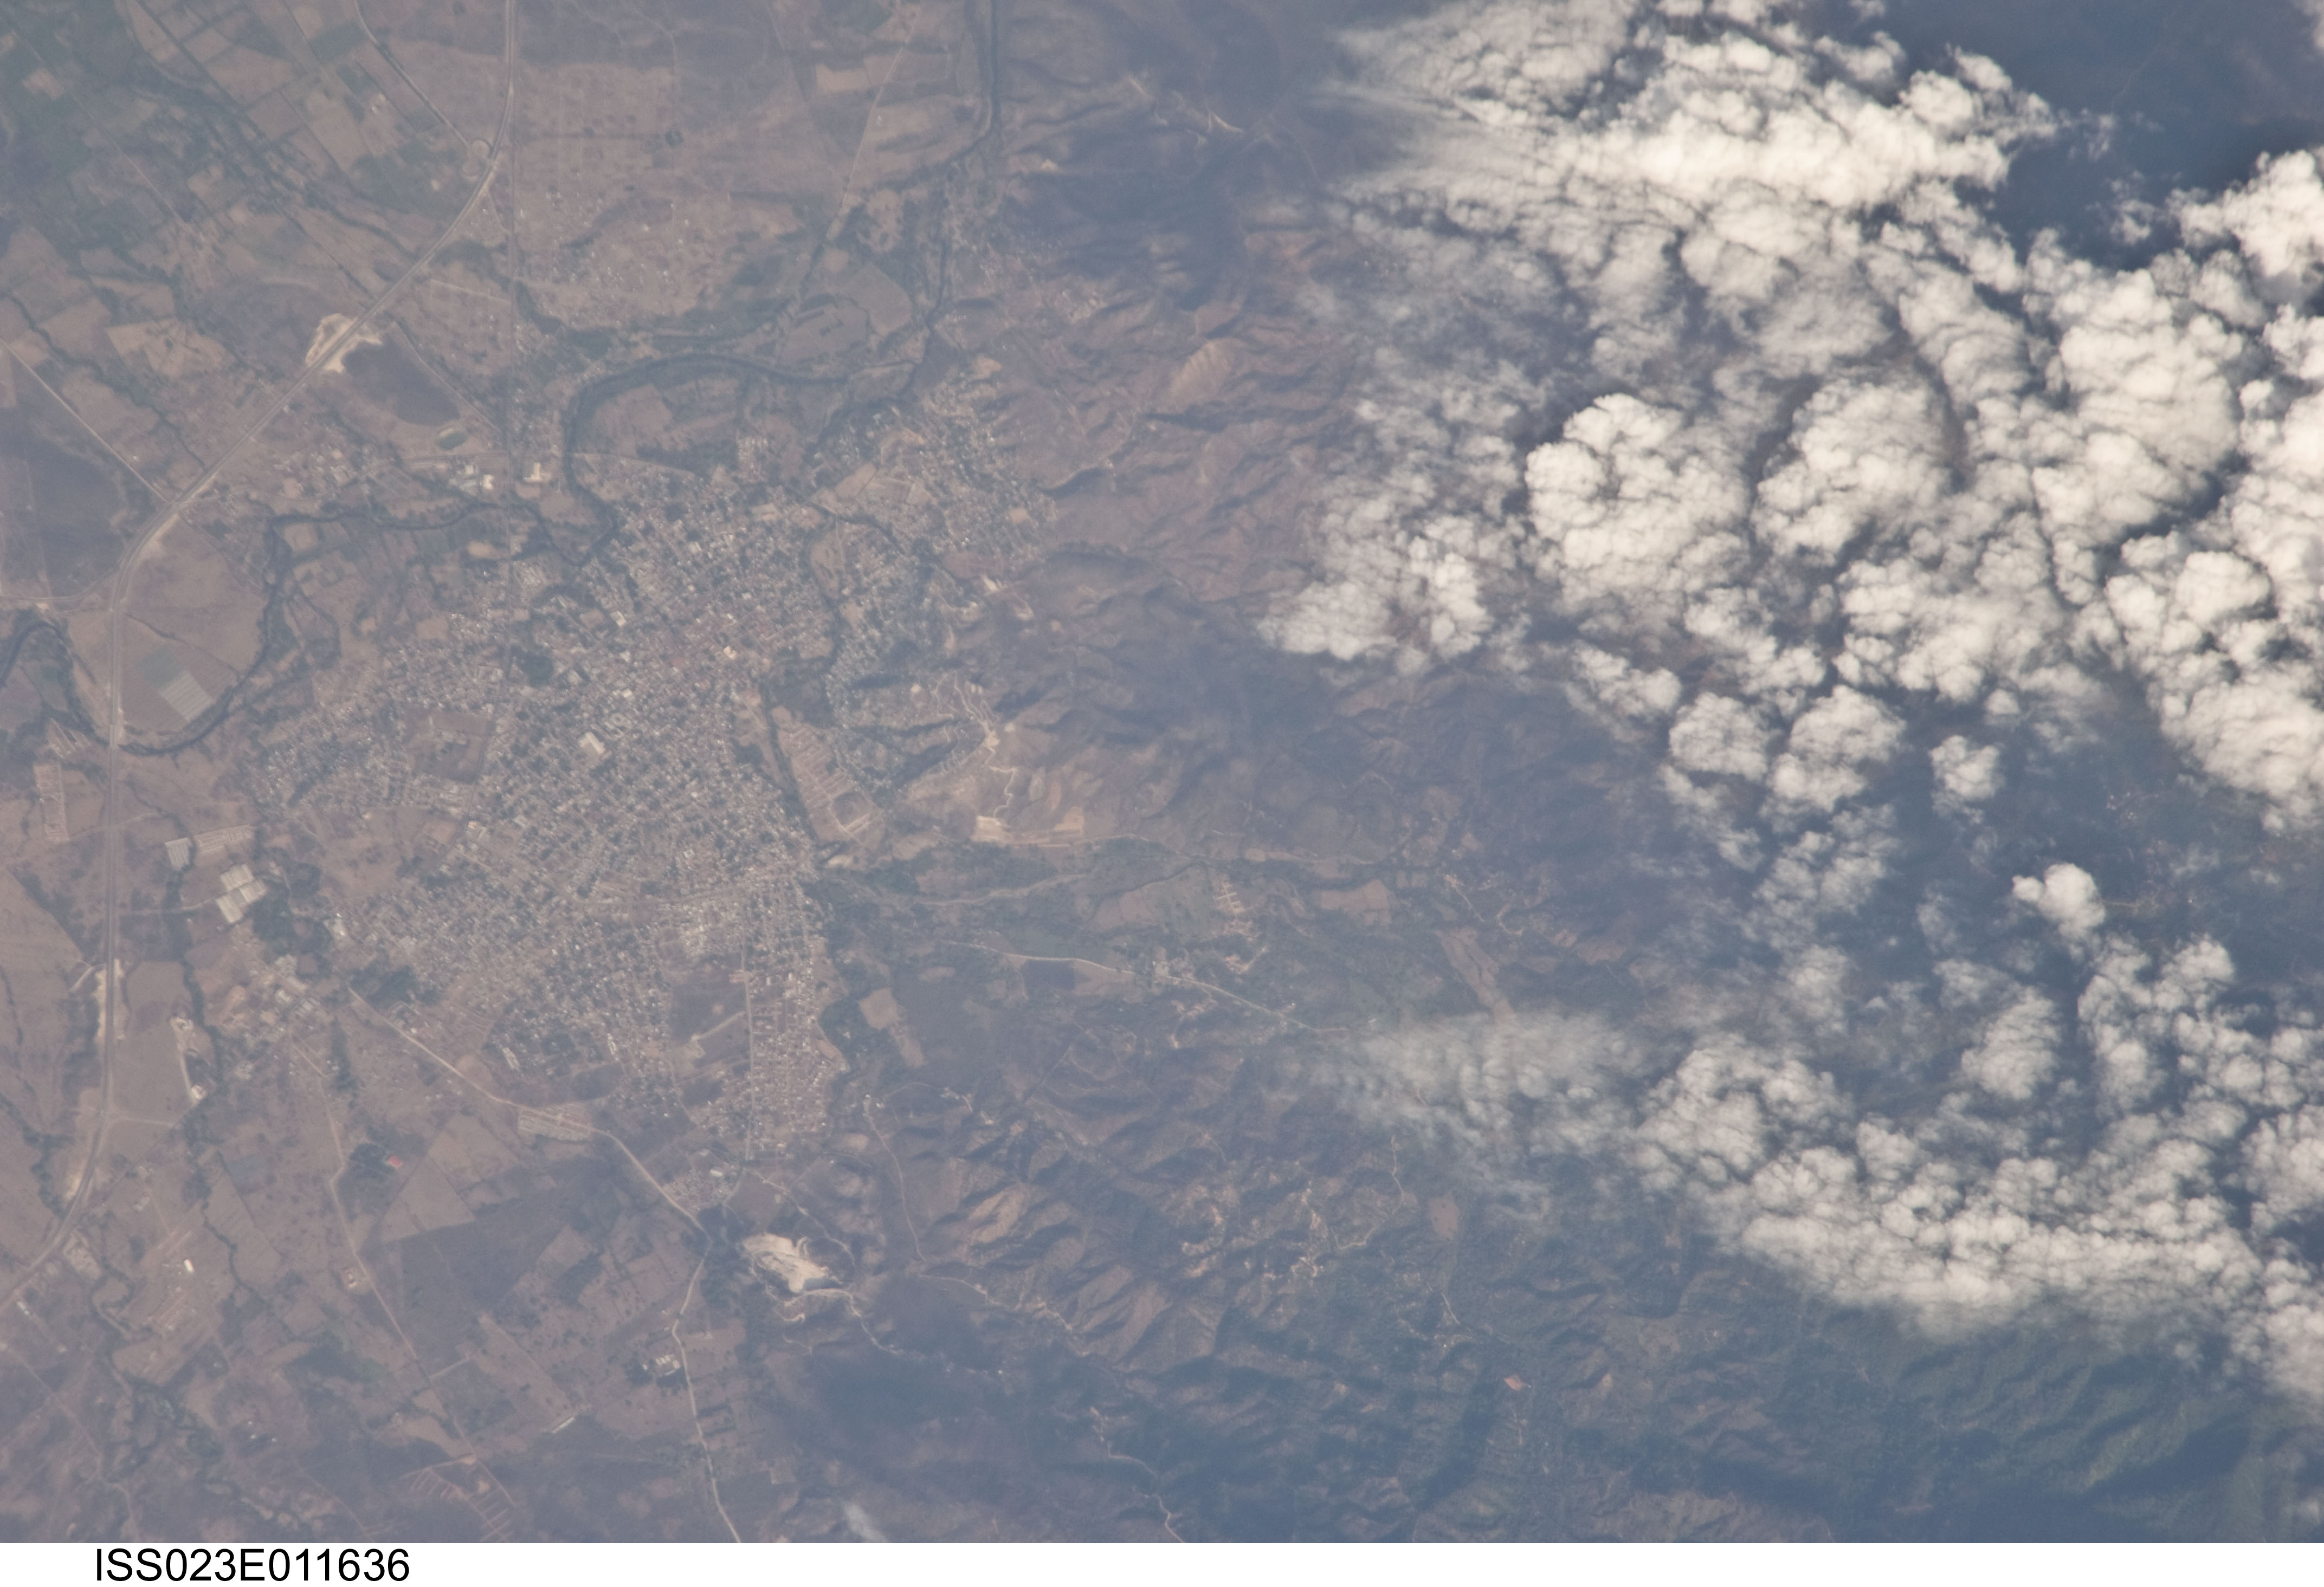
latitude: 14.5
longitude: -87.6
